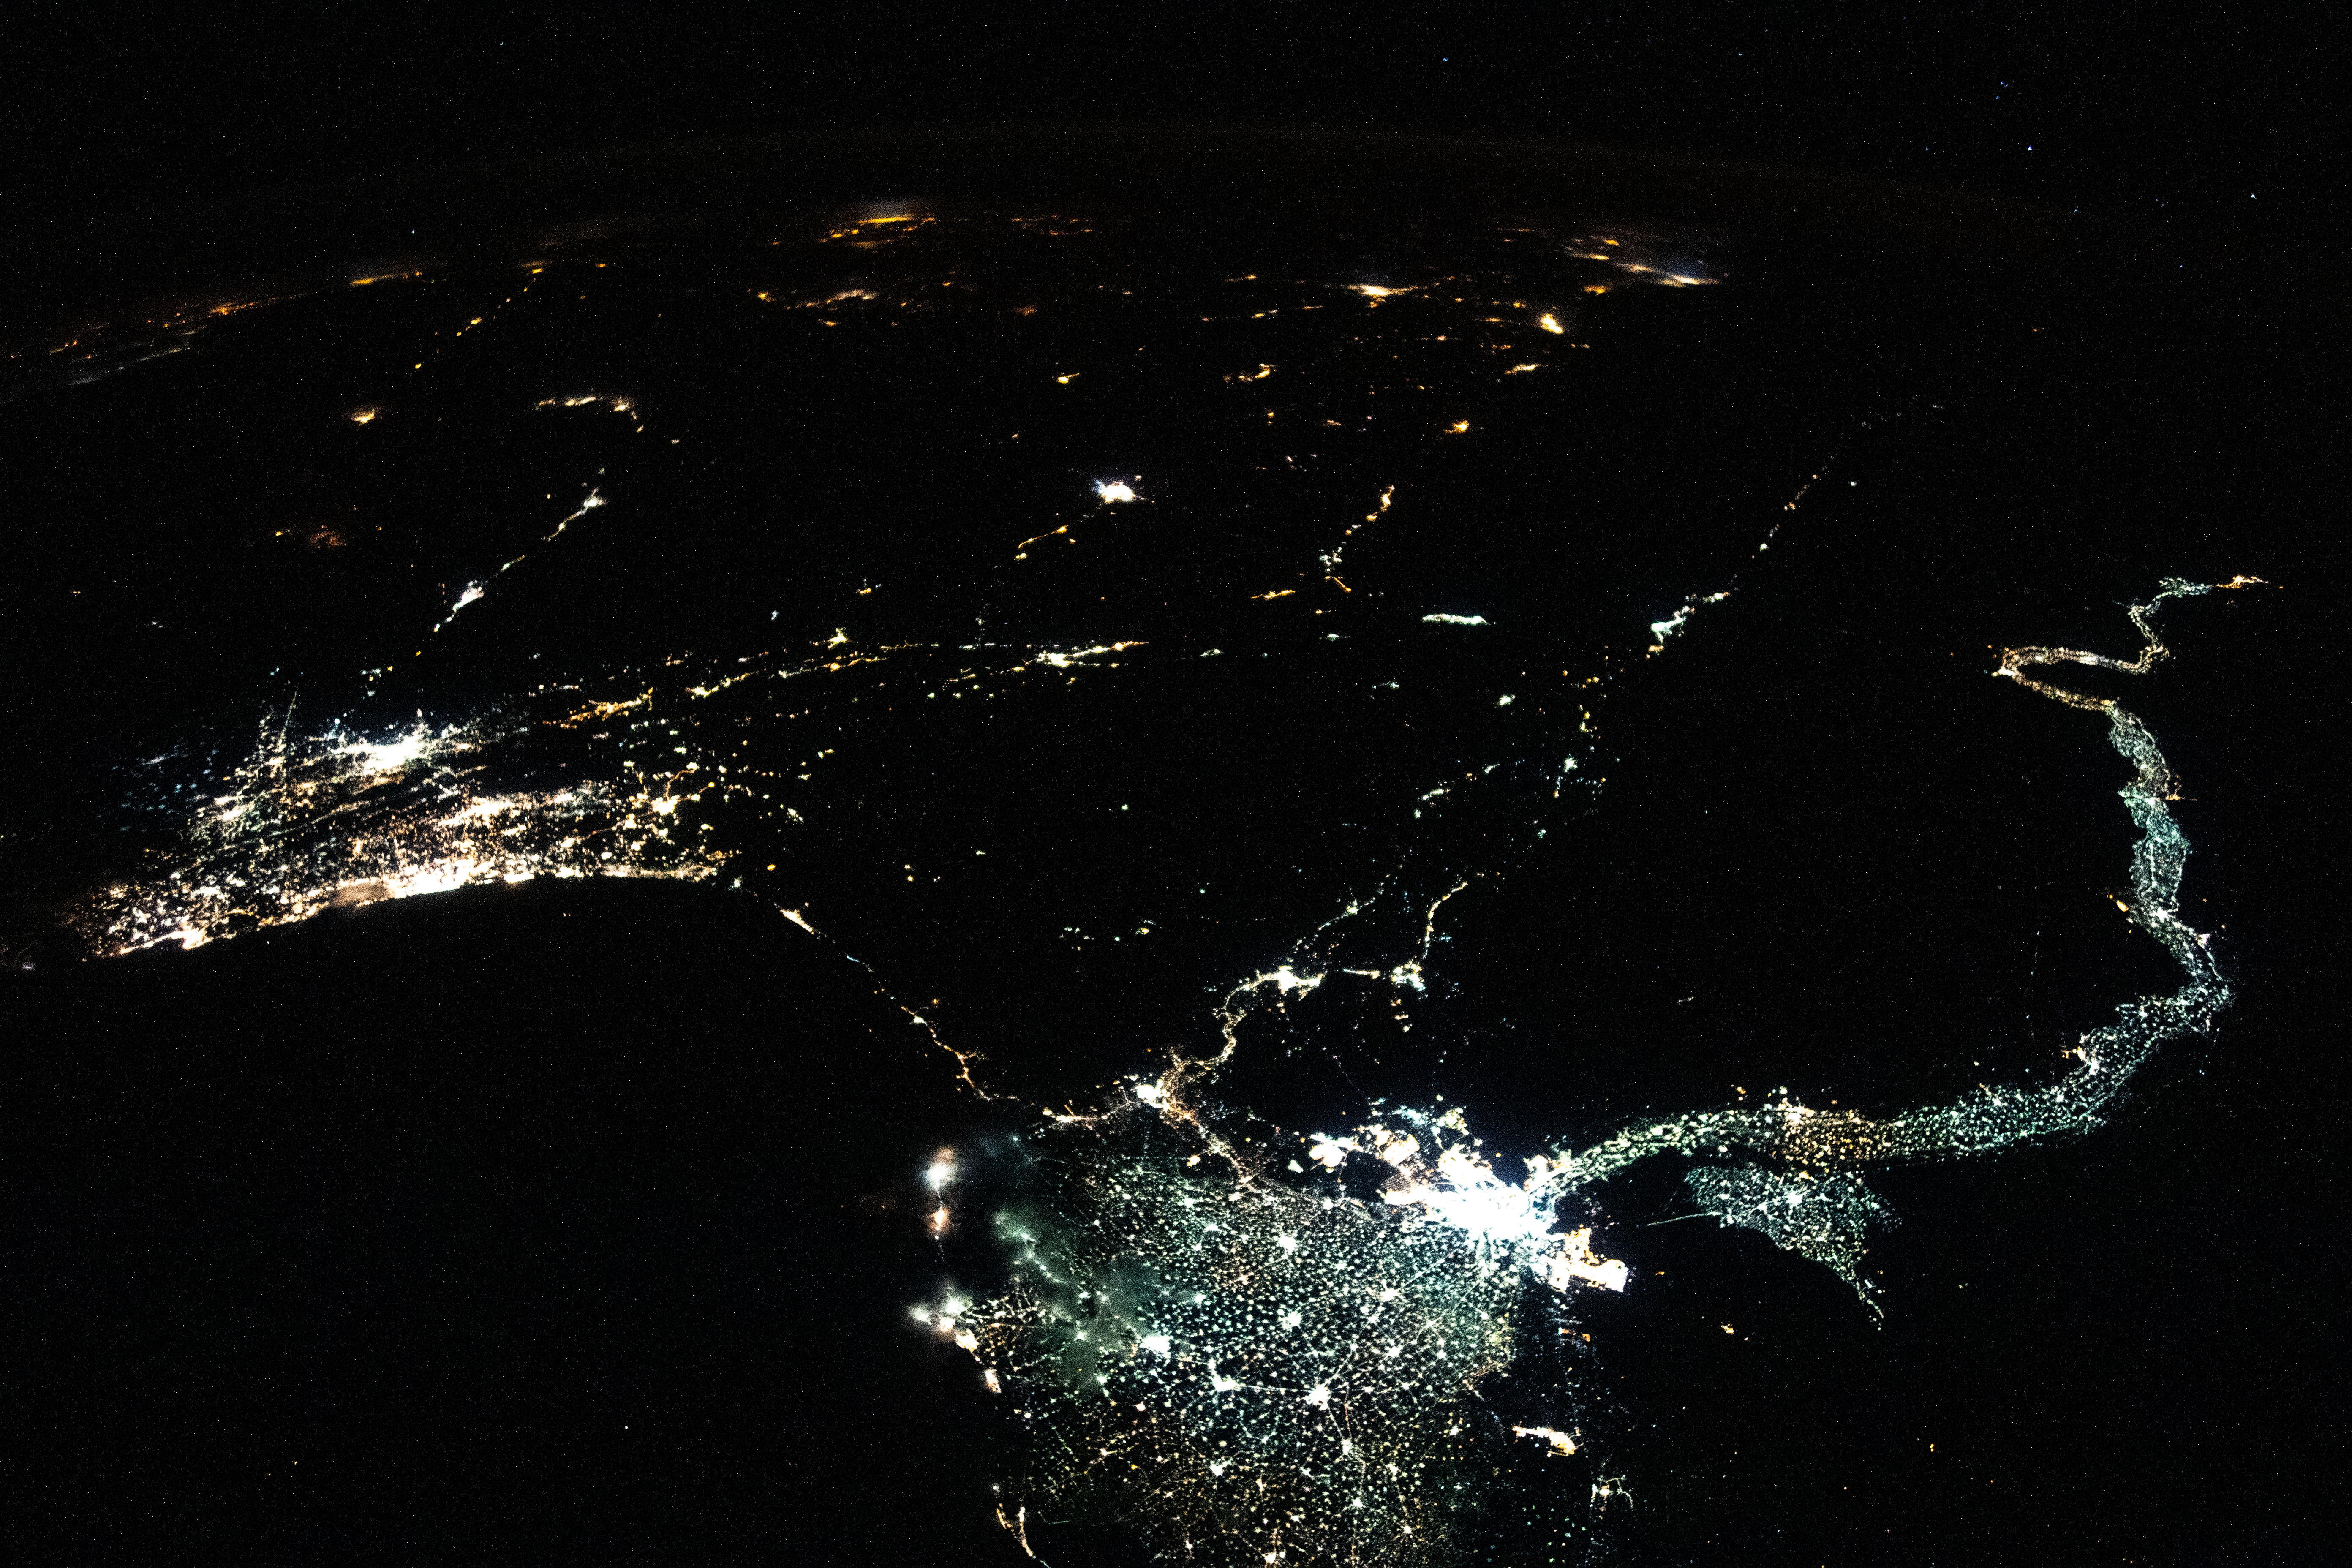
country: EGYPT
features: DARK EARTHOBS, NILE DELTA, GAZA STRIP
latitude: 28.5
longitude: 34.5
